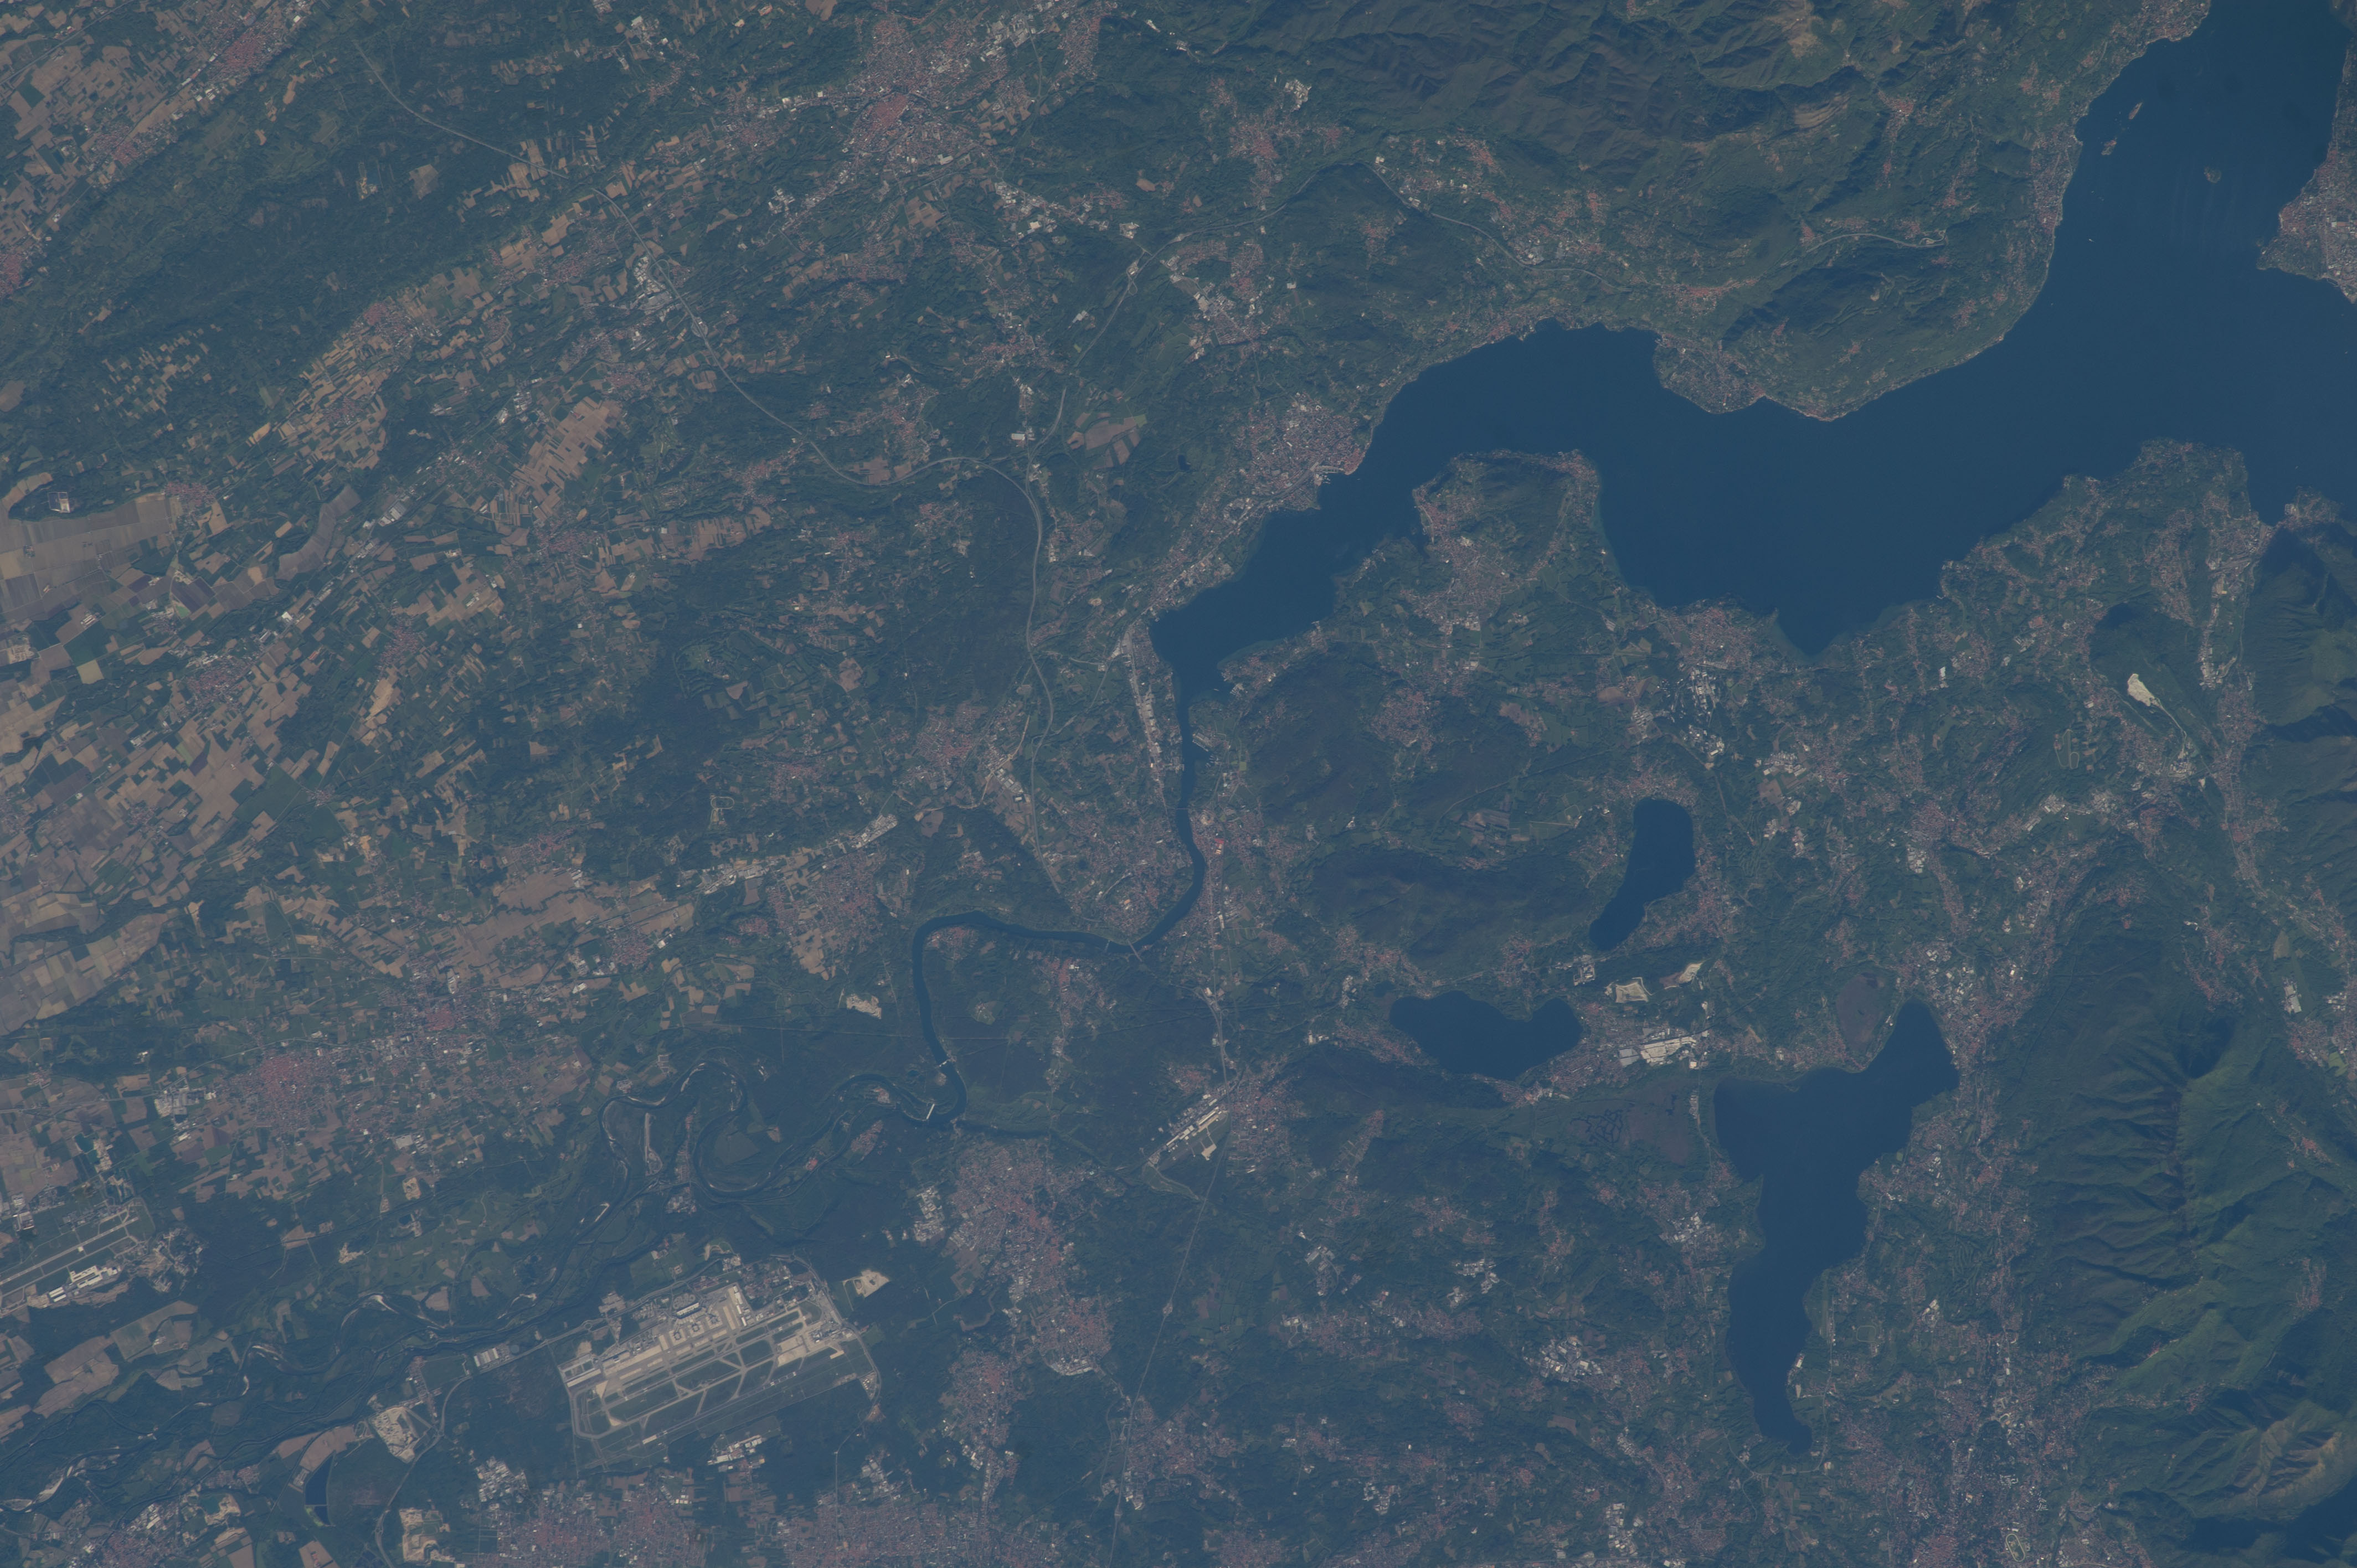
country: ITALY
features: MAGGIORE LAGOON, ITALY, COMABBIO LAGGON
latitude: 45.7
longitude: 8.6
